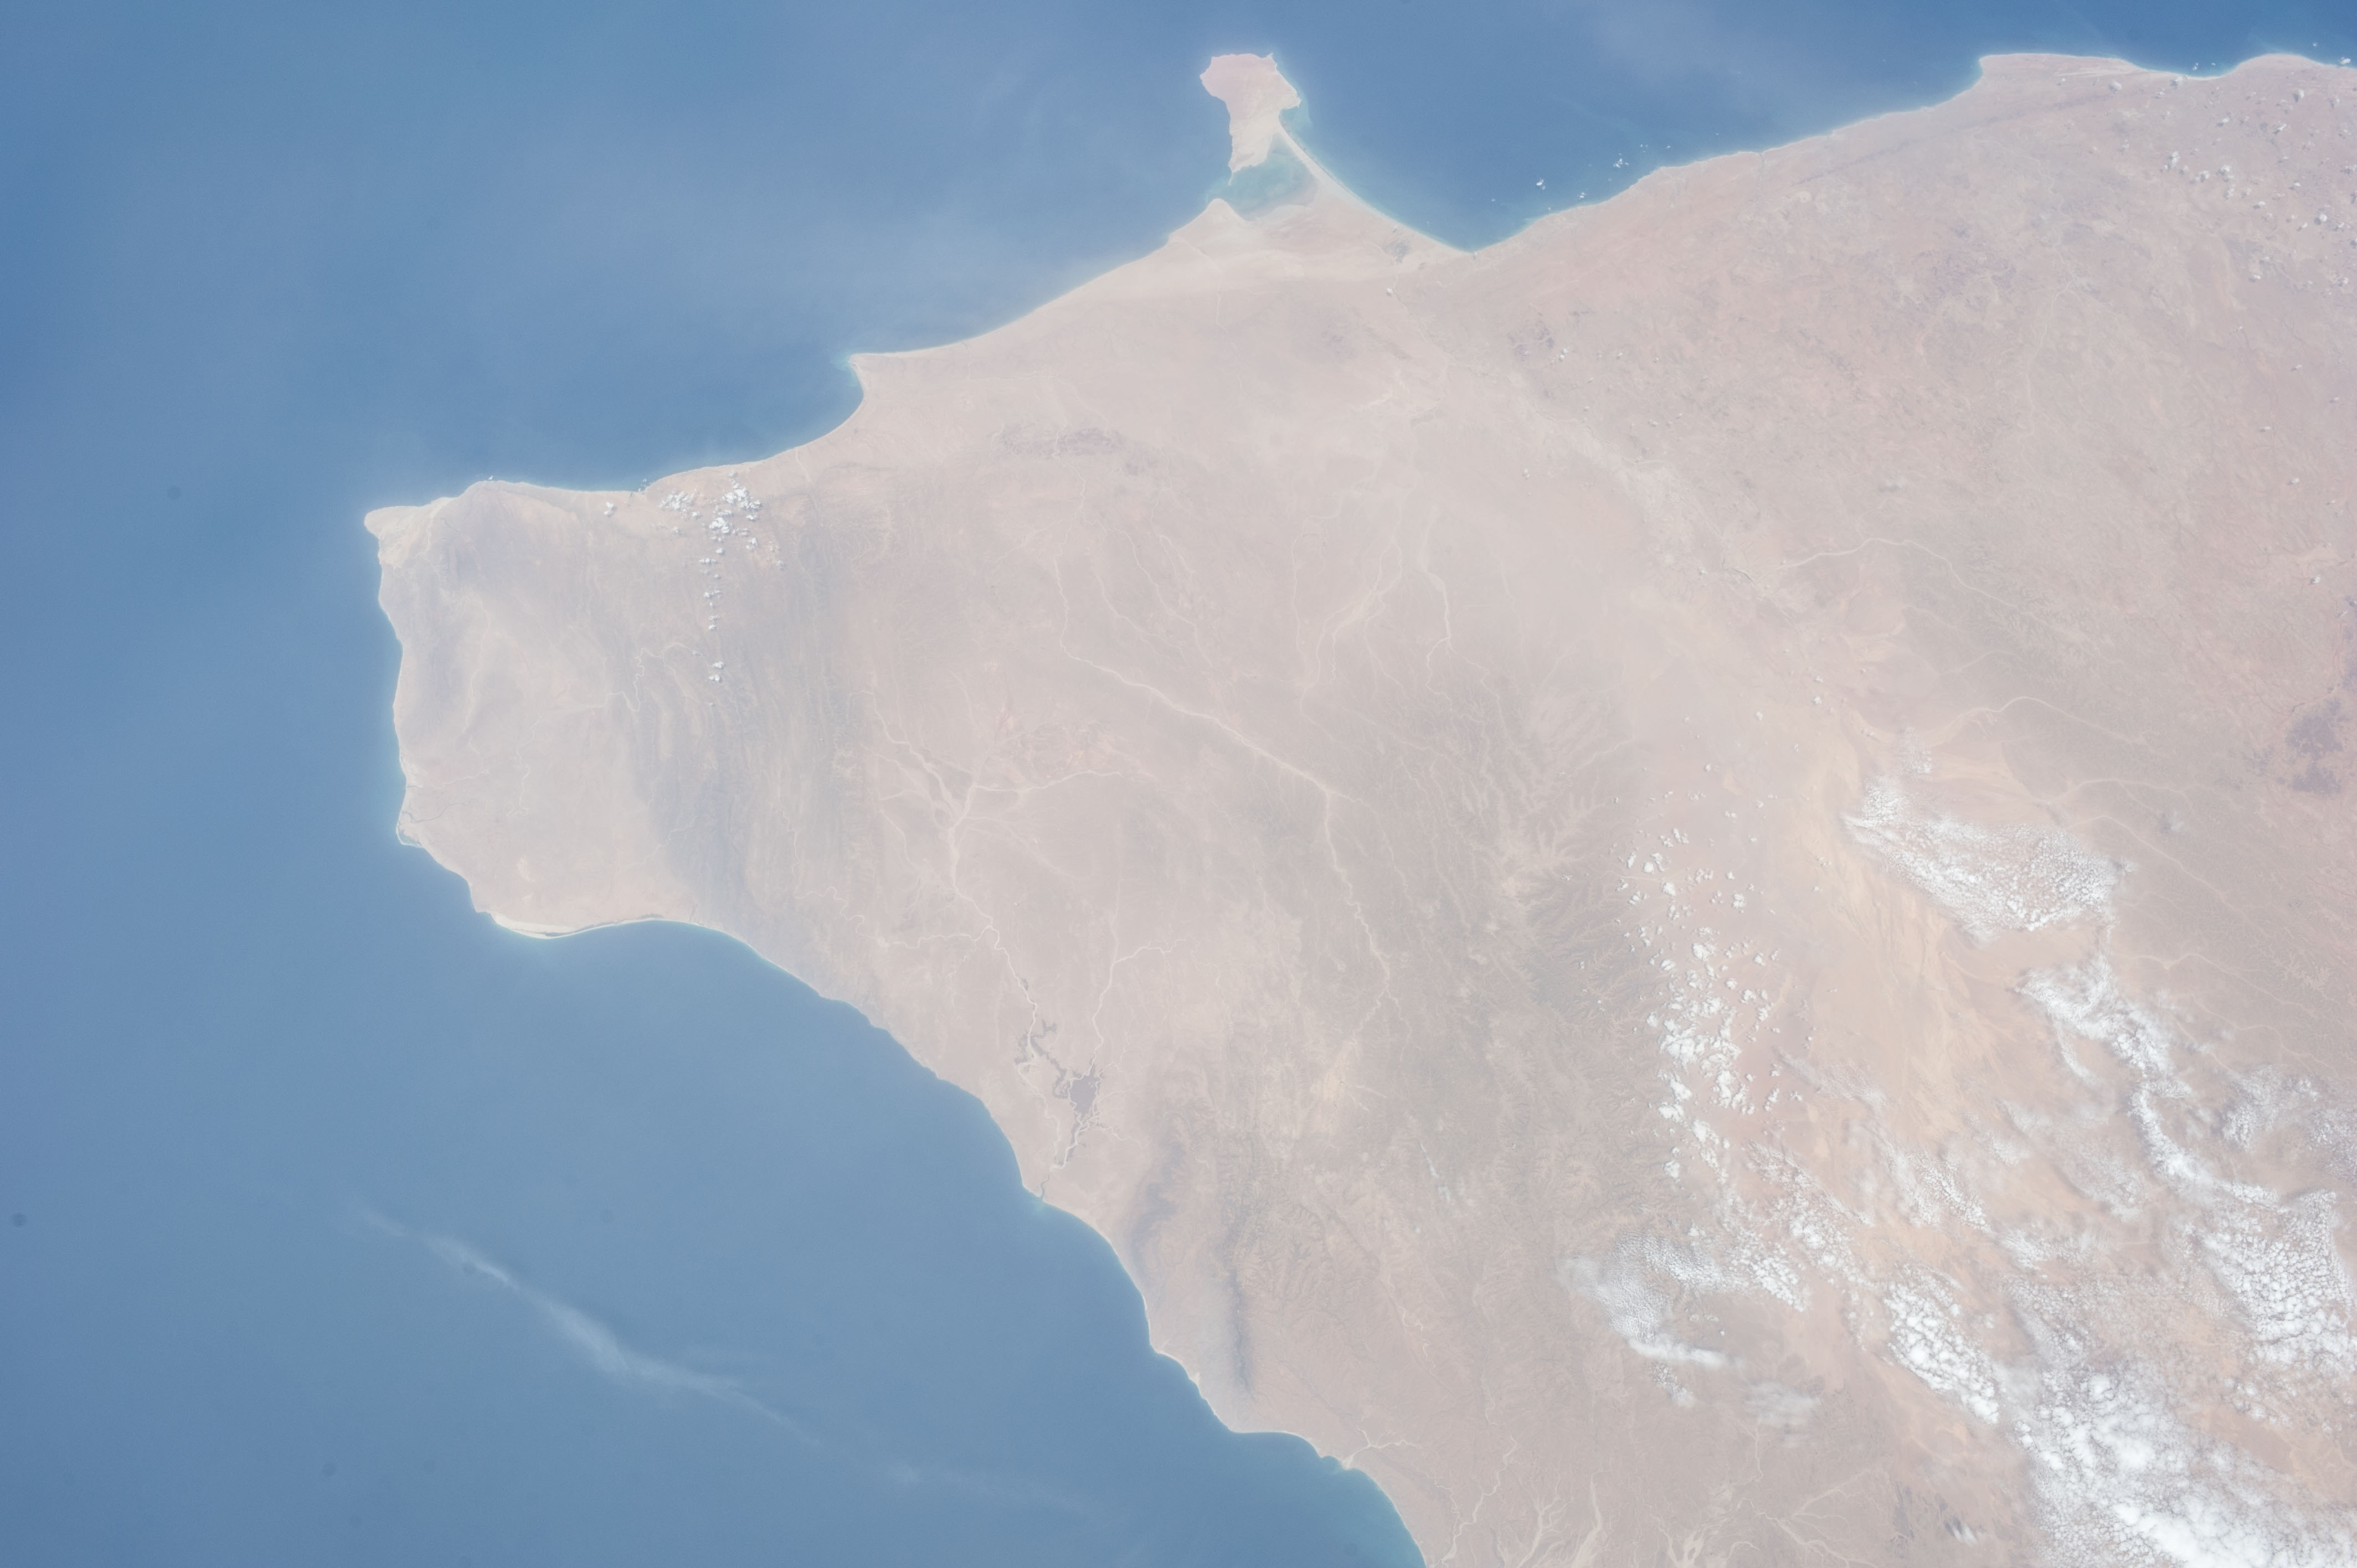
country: SOMALIA
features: BEELI WACATAY, BOSASO, MOUNTAIN, DESERT
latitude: 11.1
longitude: 50.3
